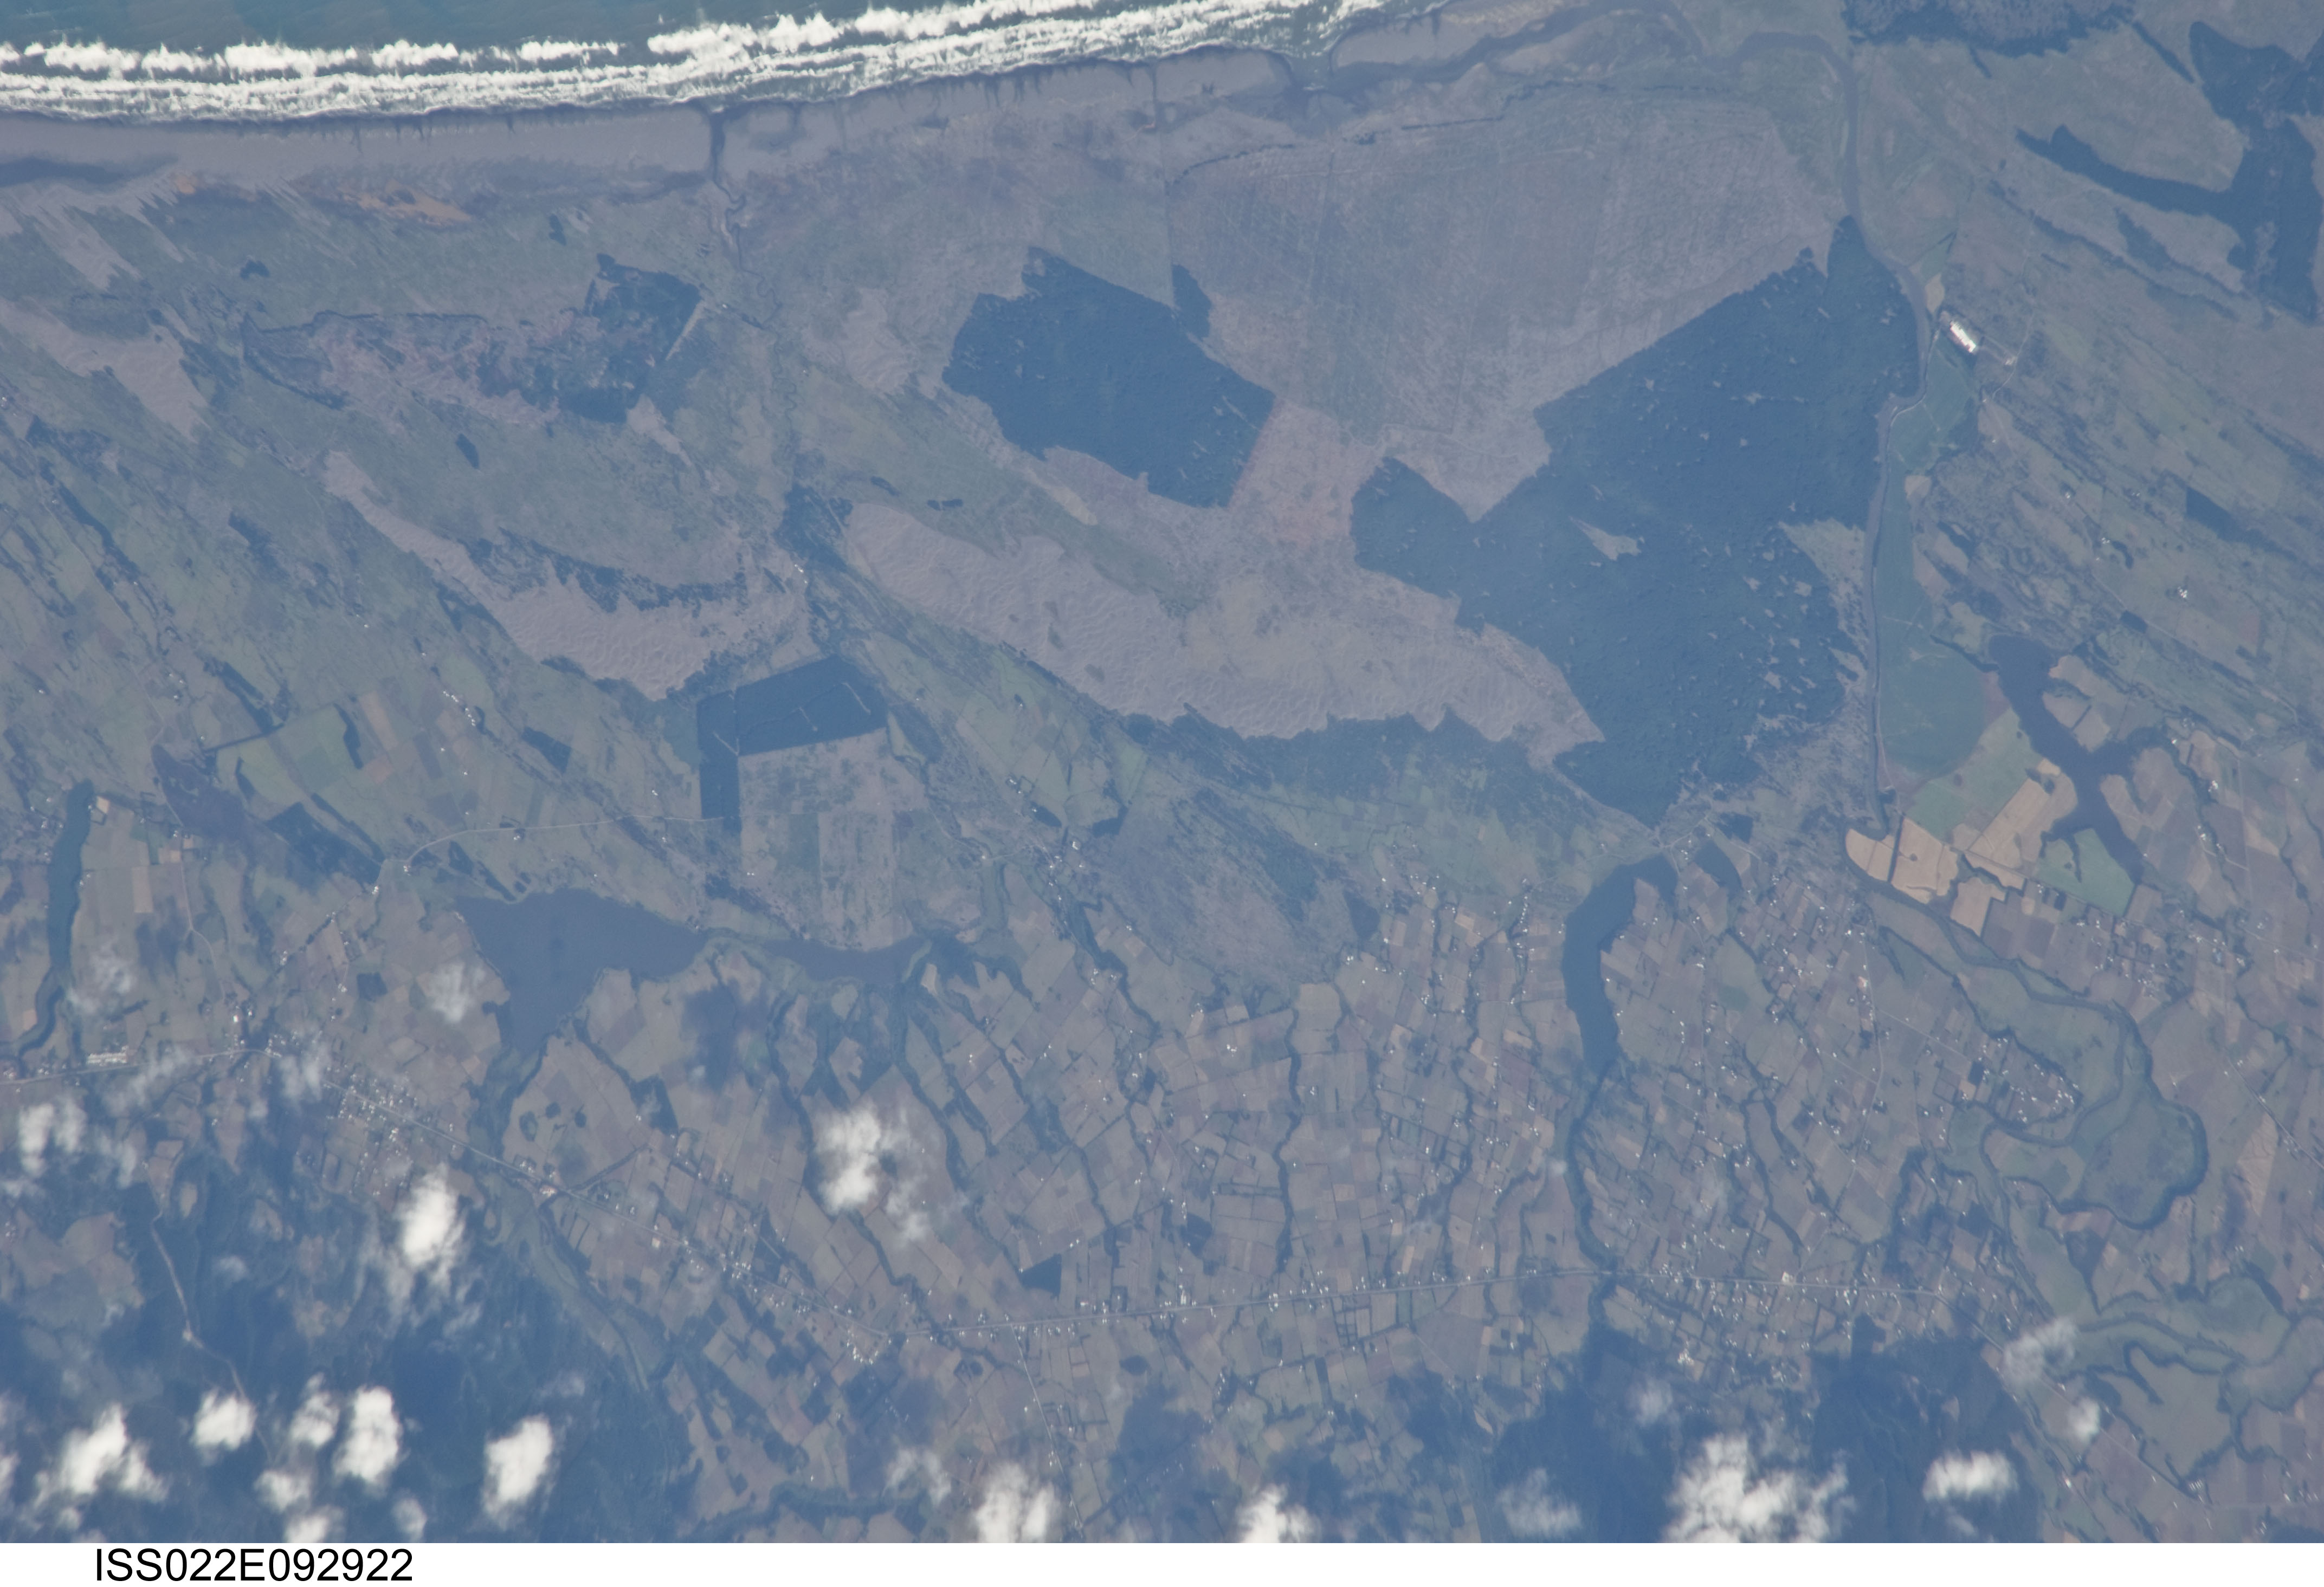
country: CHILE
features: COAST MORTH OF POINT NENA, BREAKERS, AGR., FOR., DRAINAGE
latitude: -38.0
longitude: -73.4
